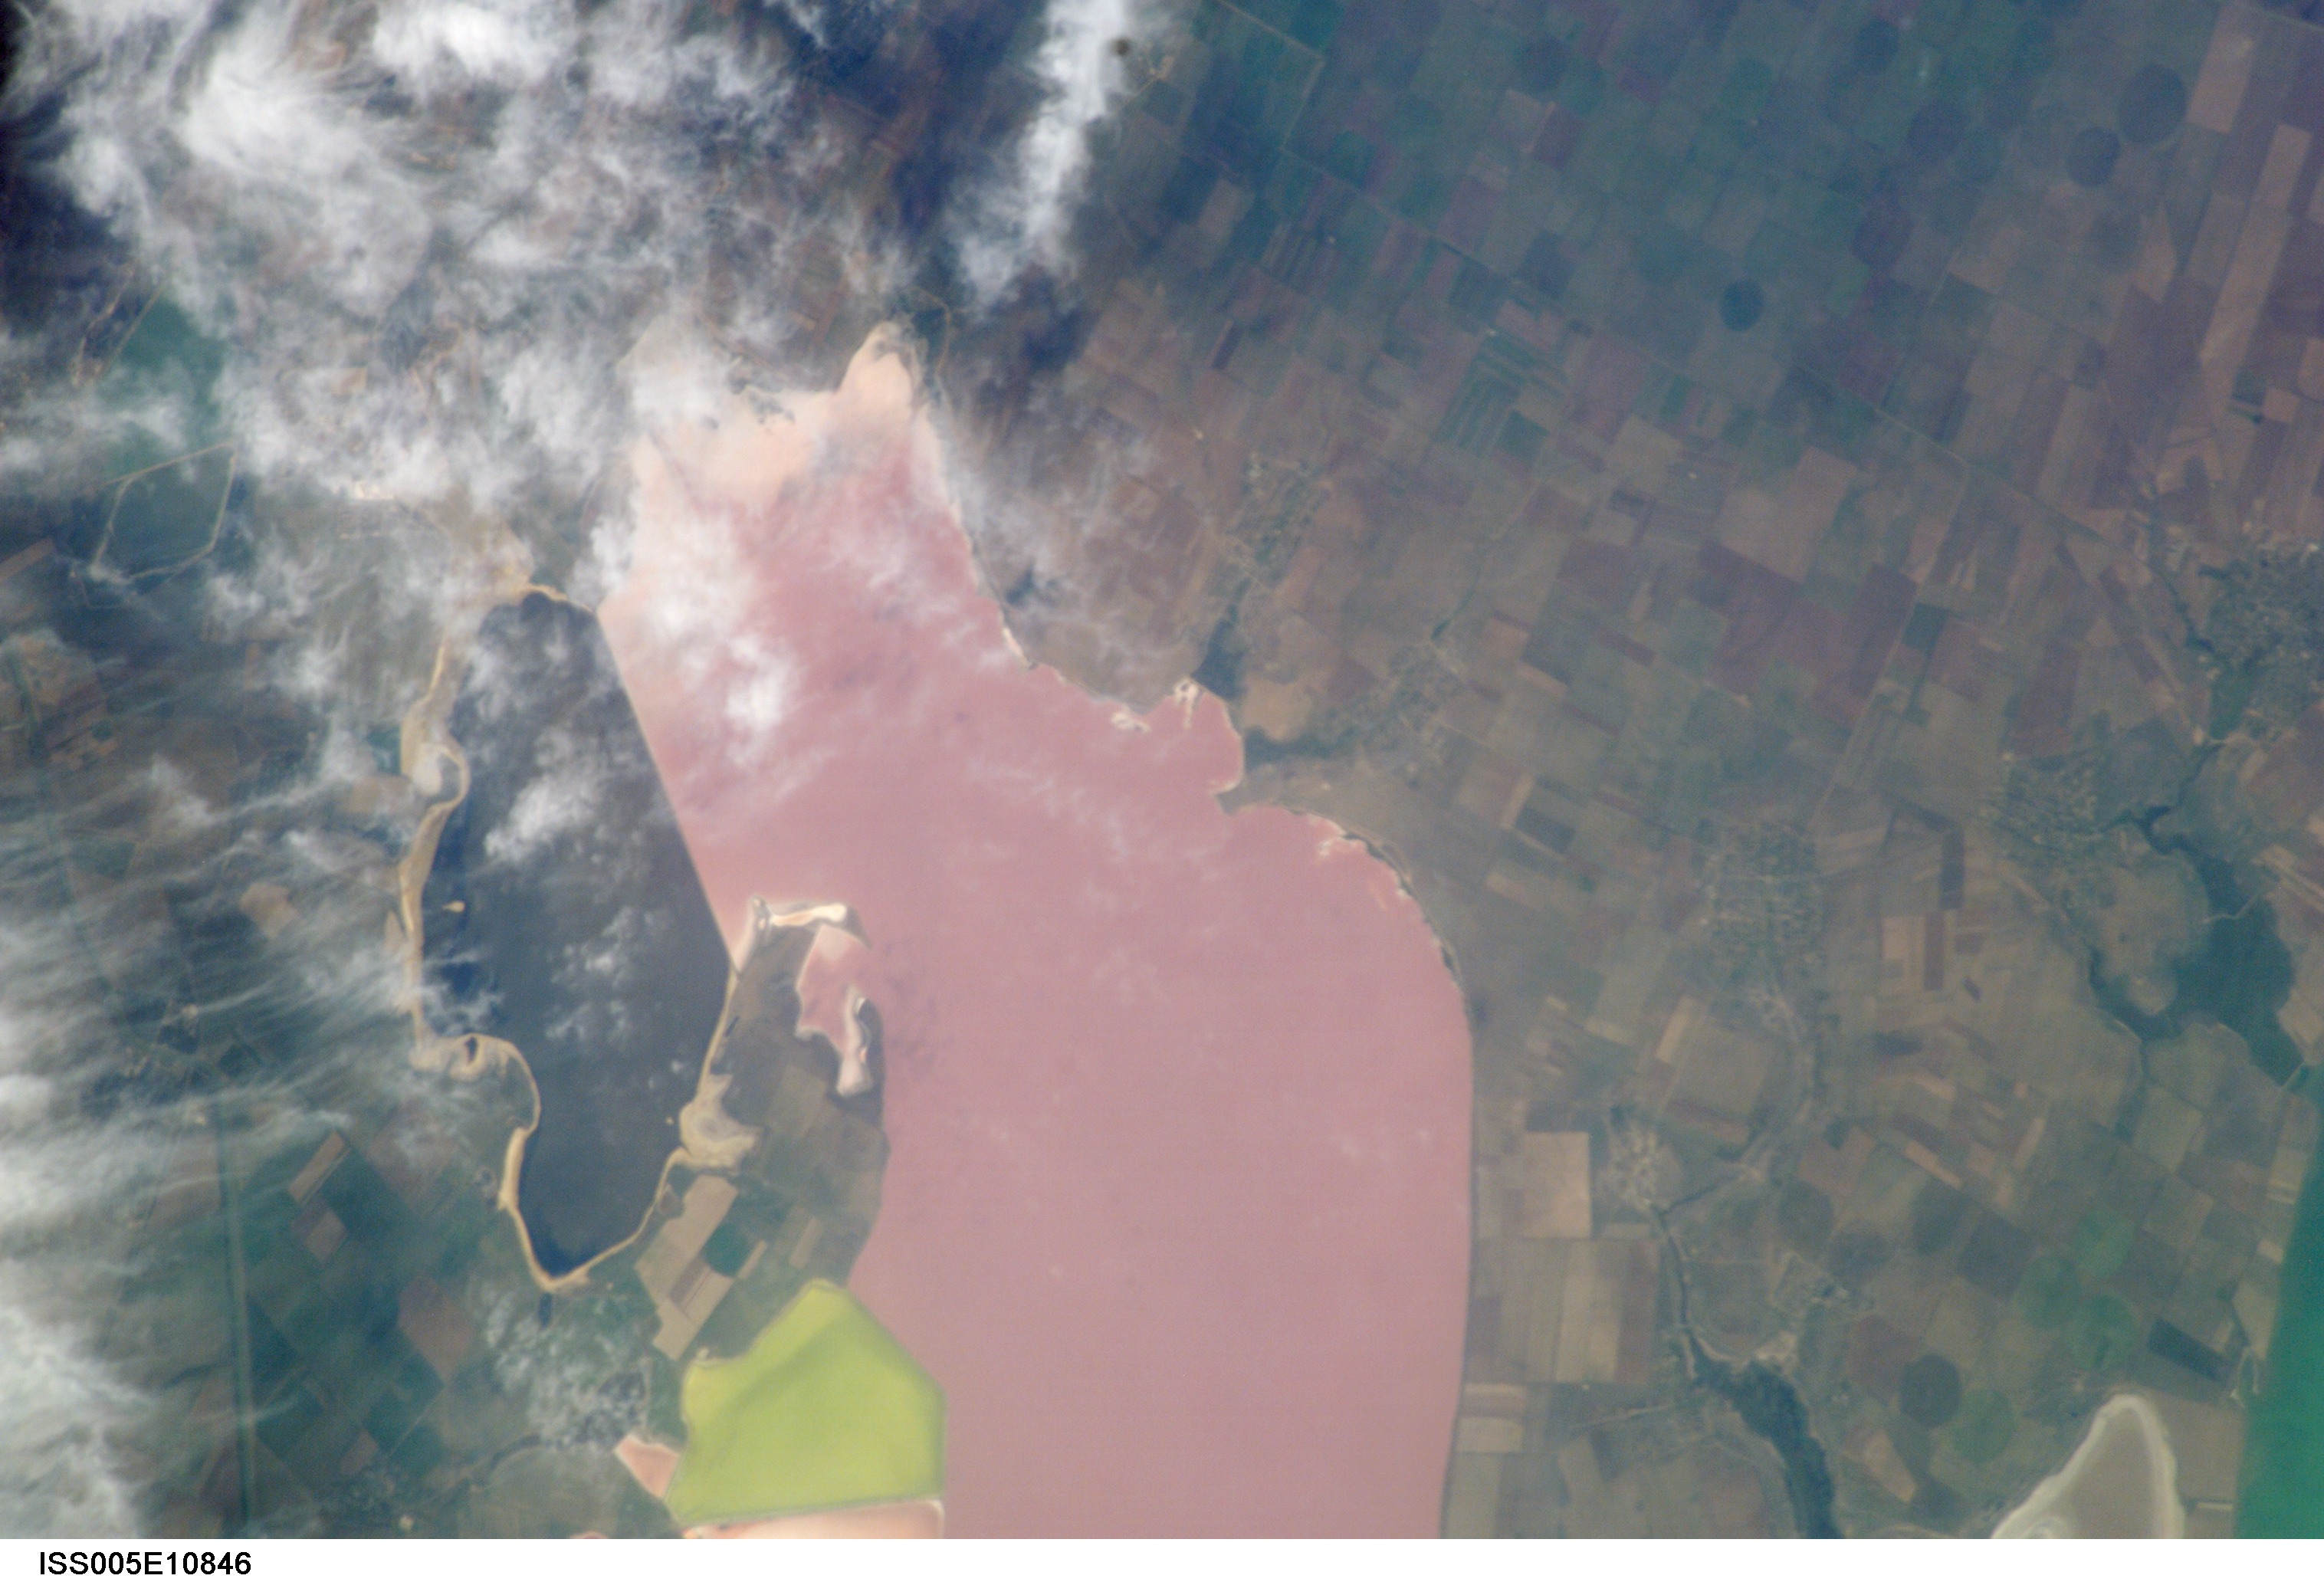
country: UKRAINE
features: LAKE SIVASH
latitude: 46.0
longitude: 34.0
